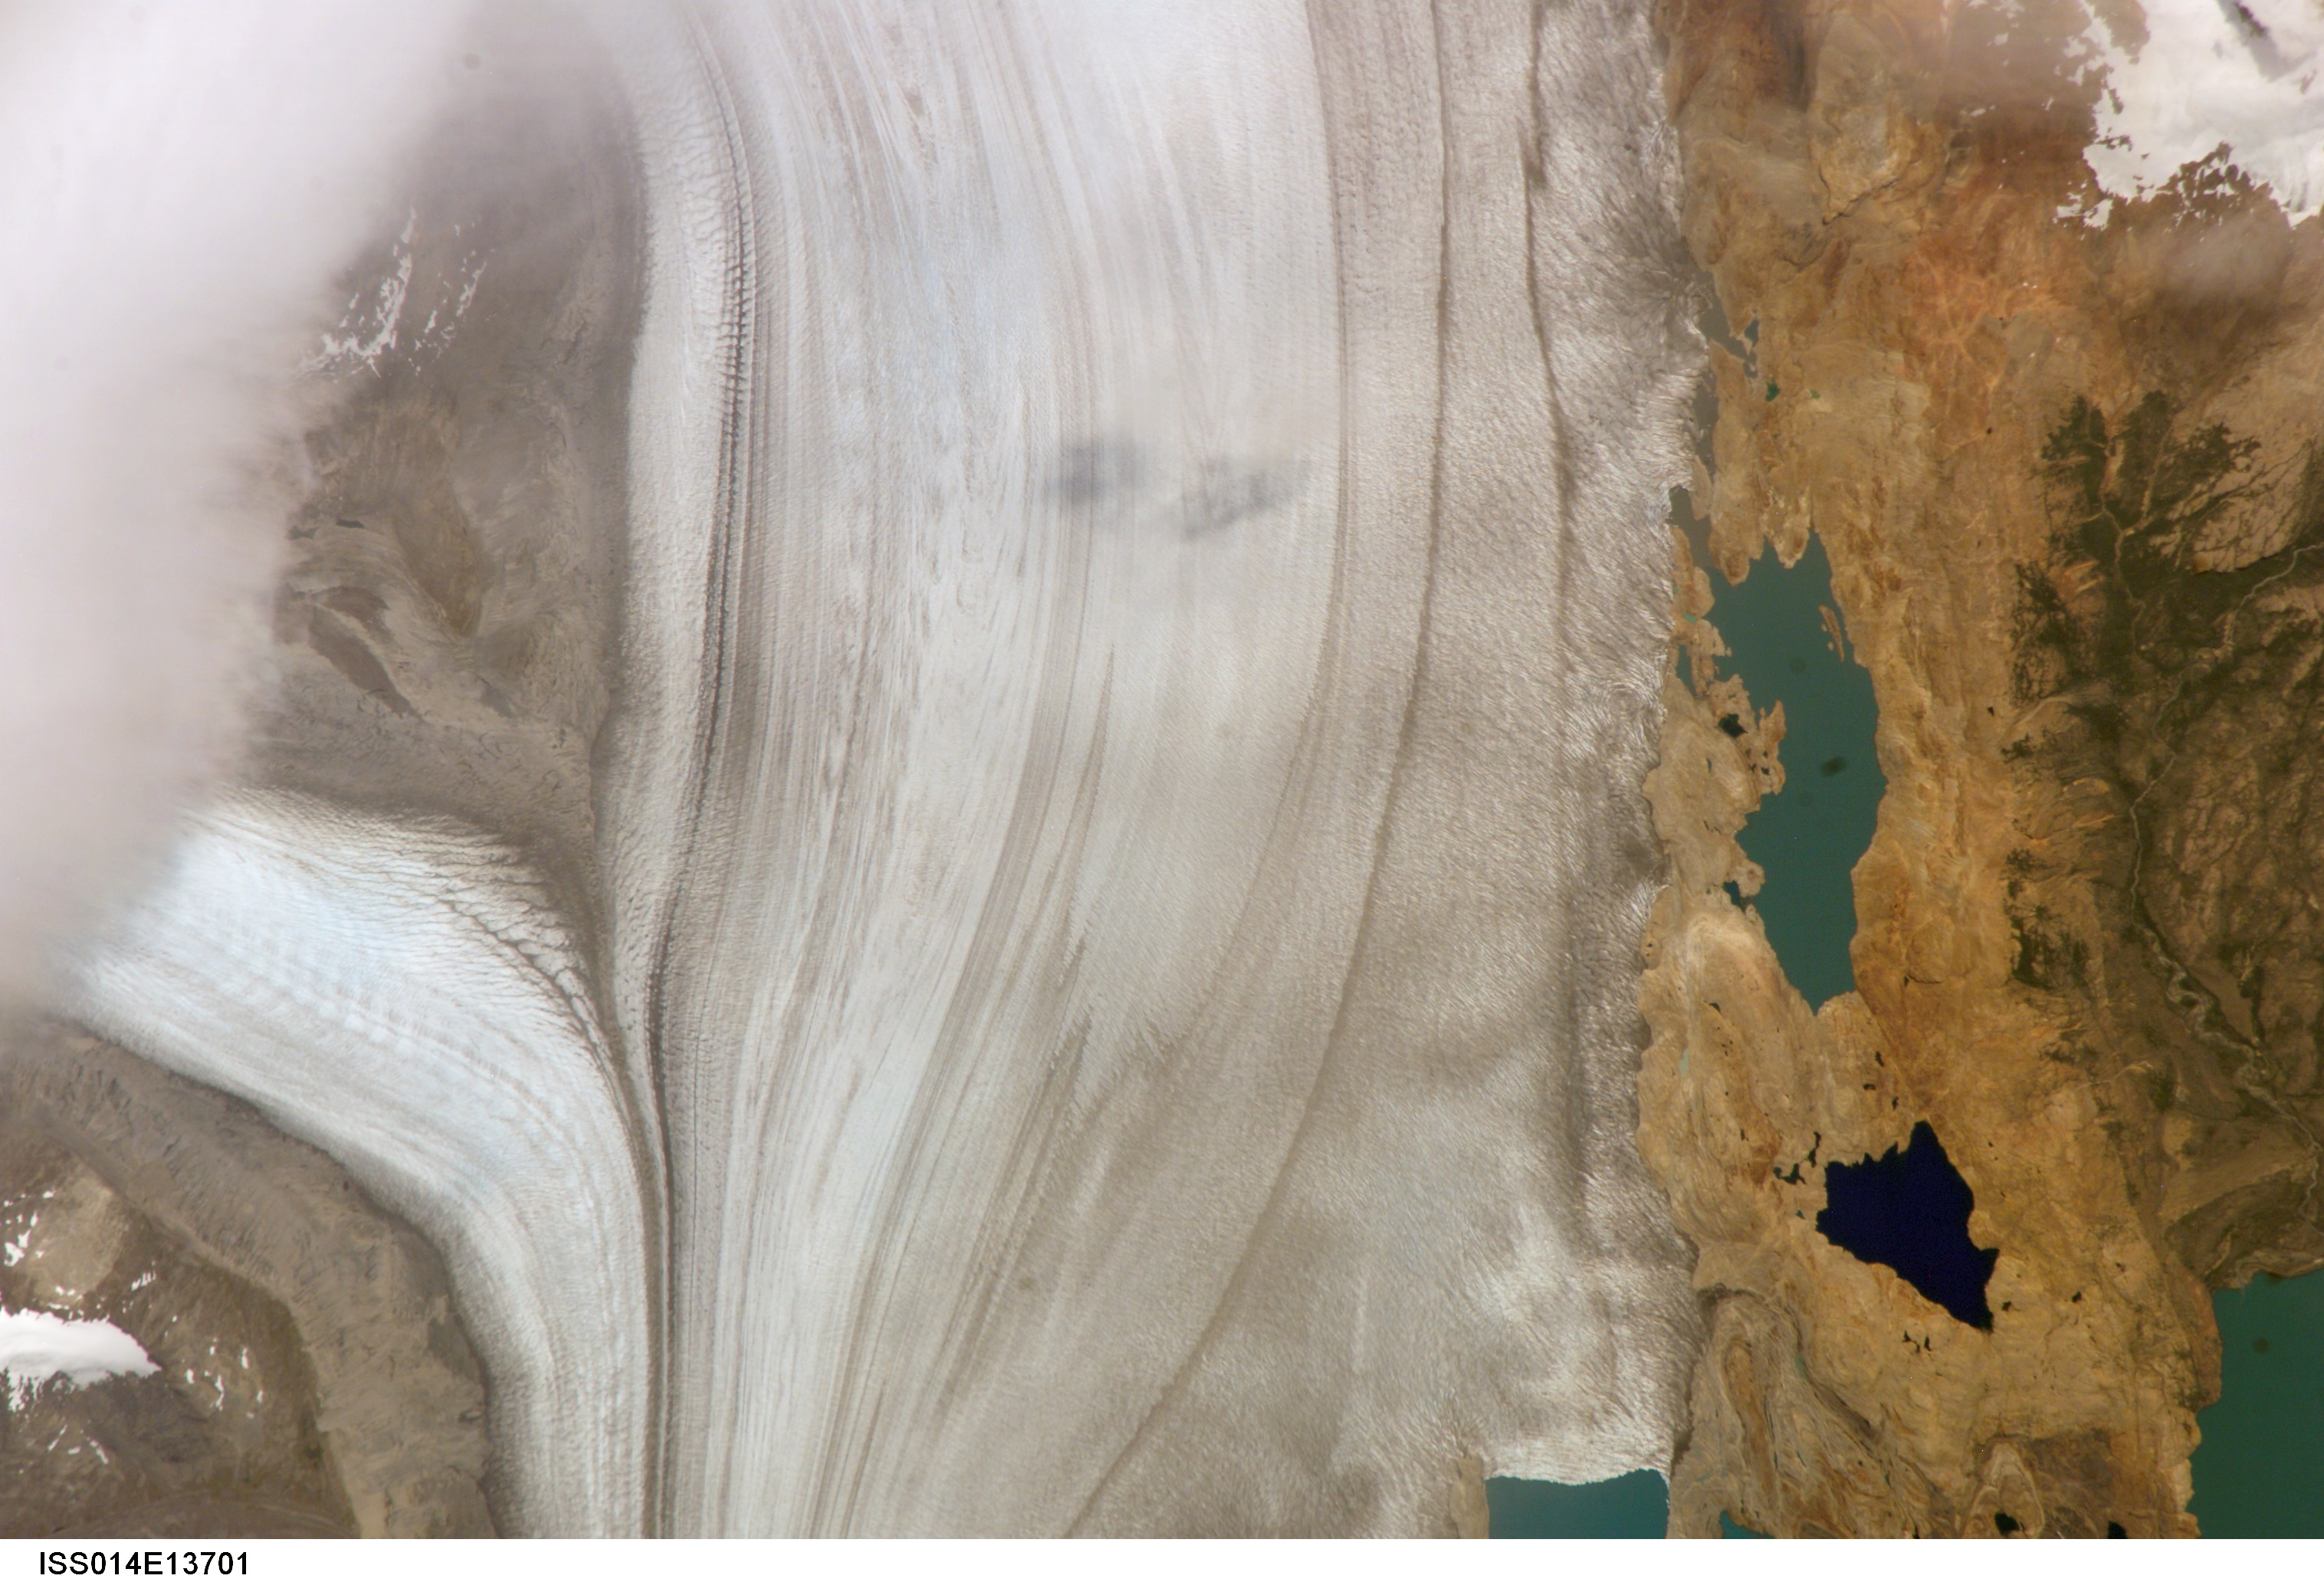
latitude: -49.8
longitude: -73.3
